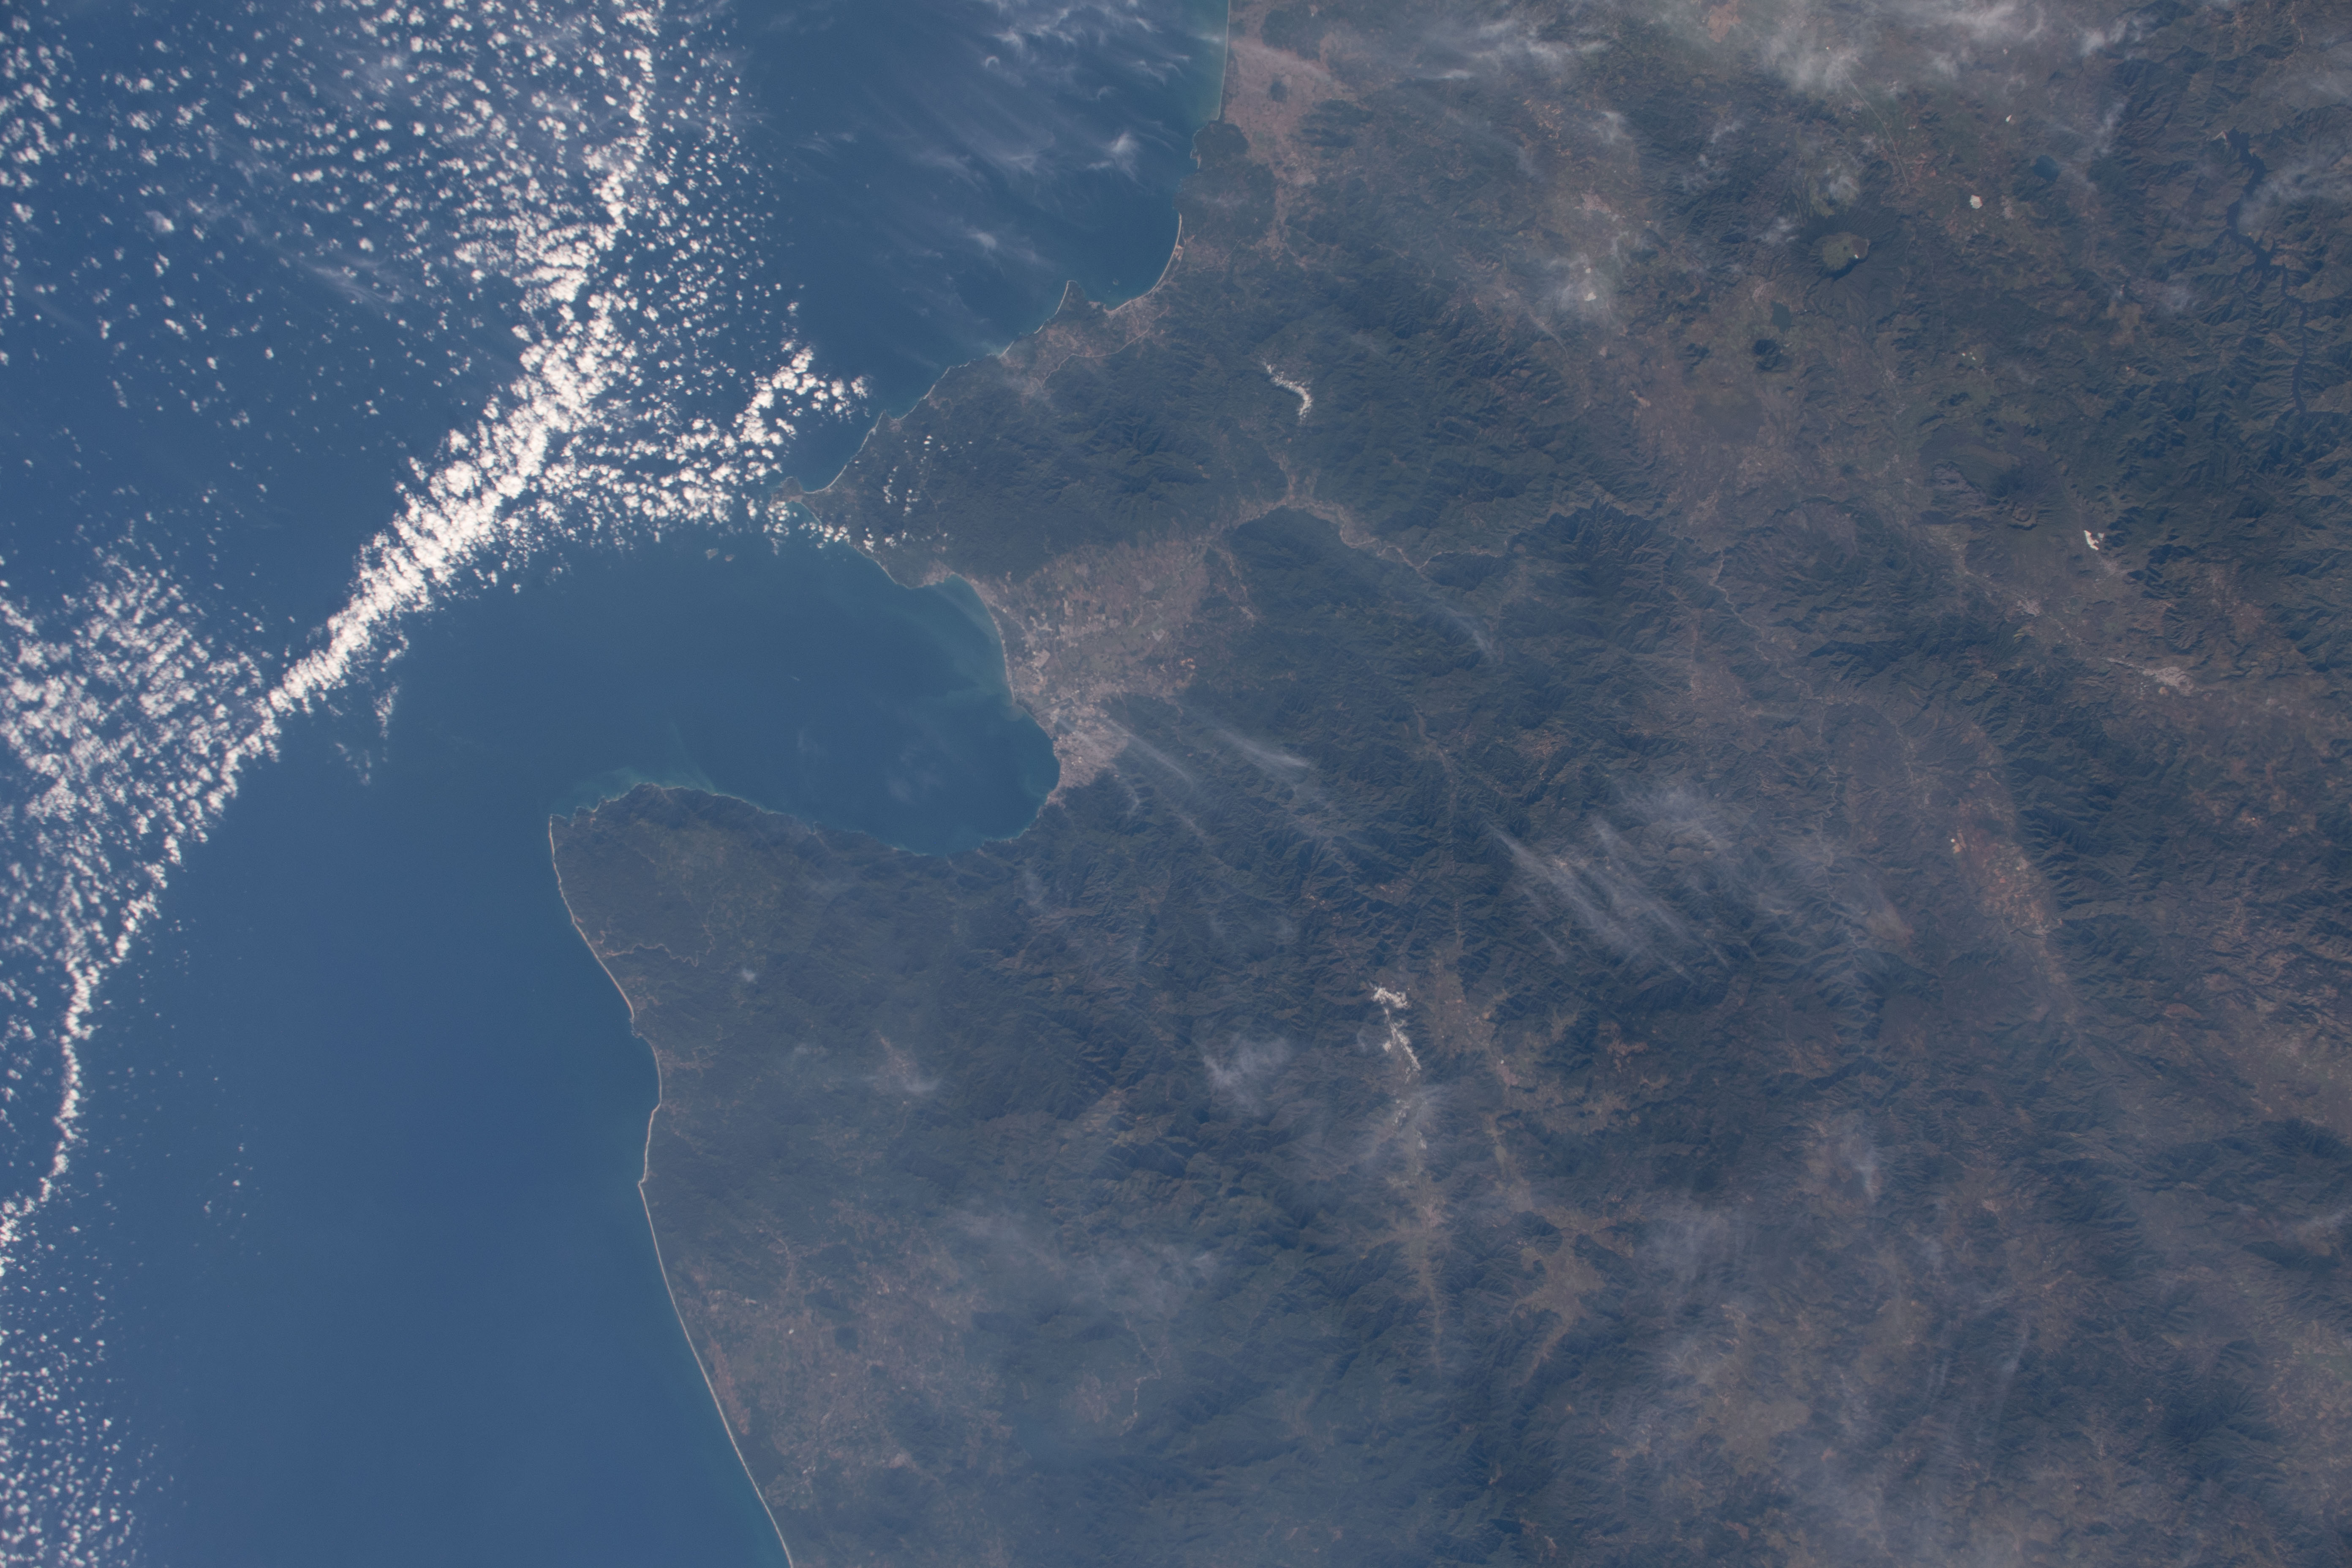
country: MEXICO
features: BANDERAS BAY, COAST, PUERTO VALLARTA
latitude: 20.5
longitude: -105.0
